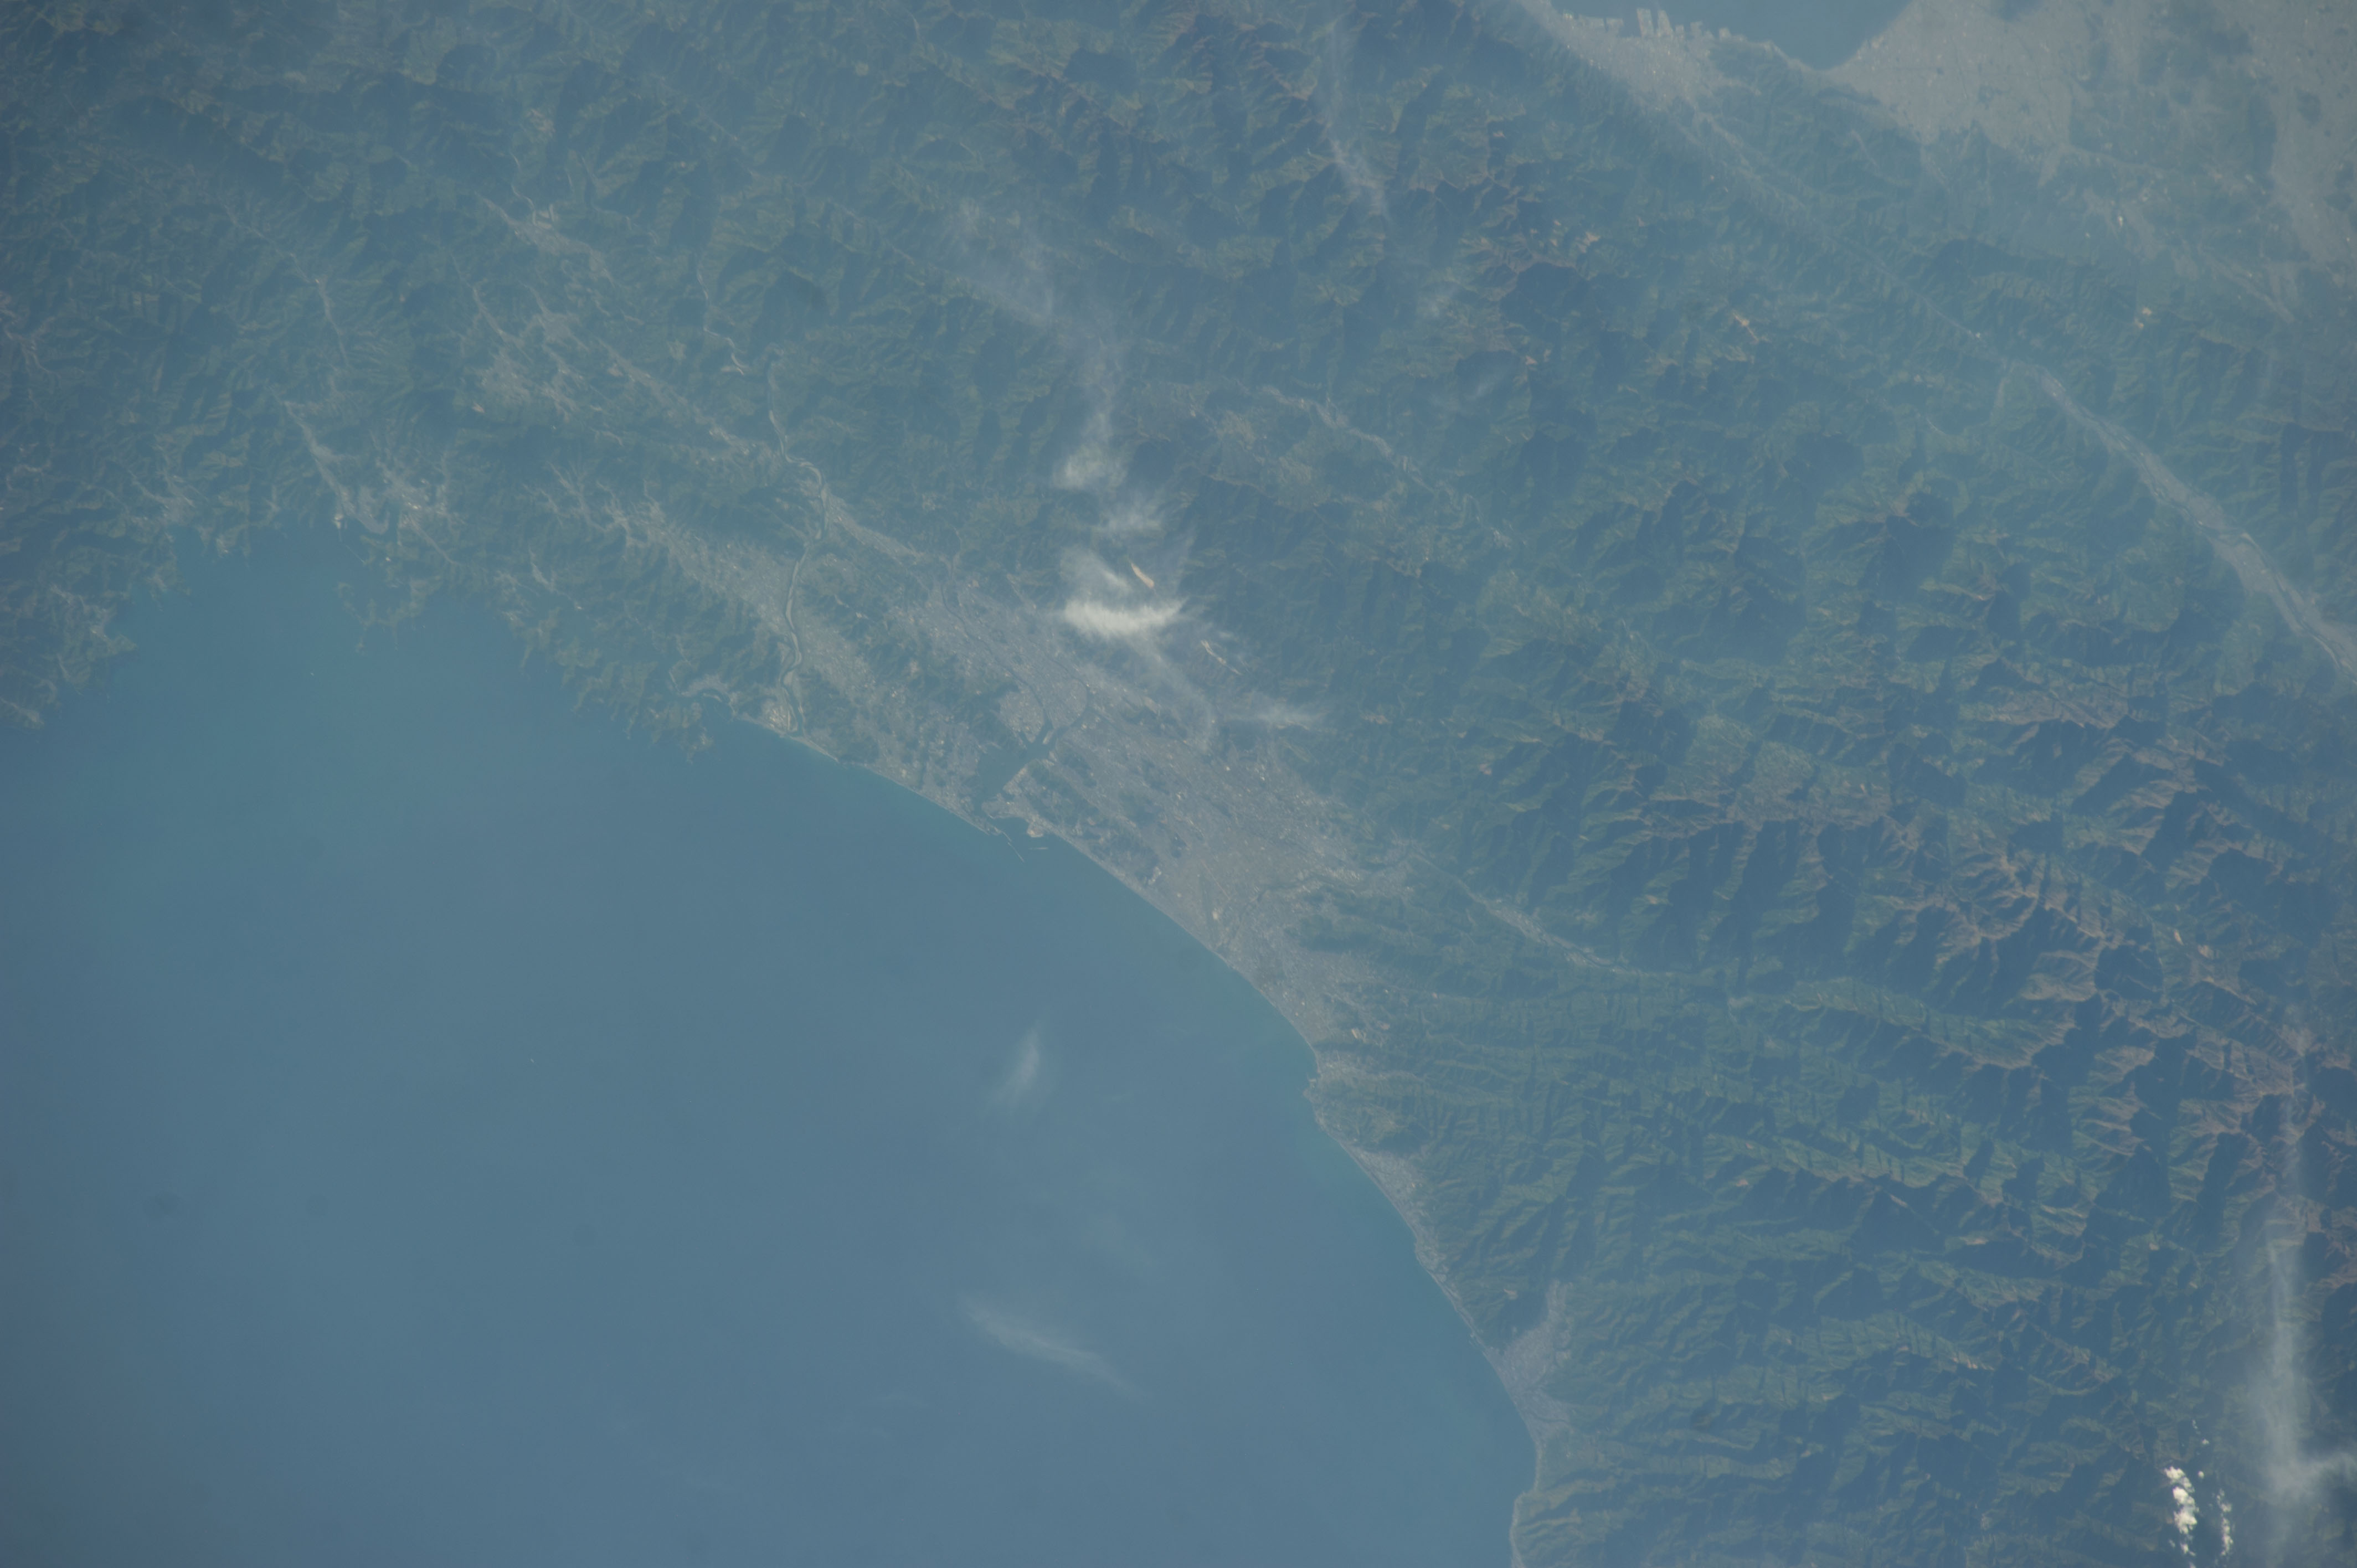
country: JAPAN
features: SHIKOKU COAST, KOCHI PREFECTURE, KOCHI CITY
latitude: 33.6
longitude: 133.6
